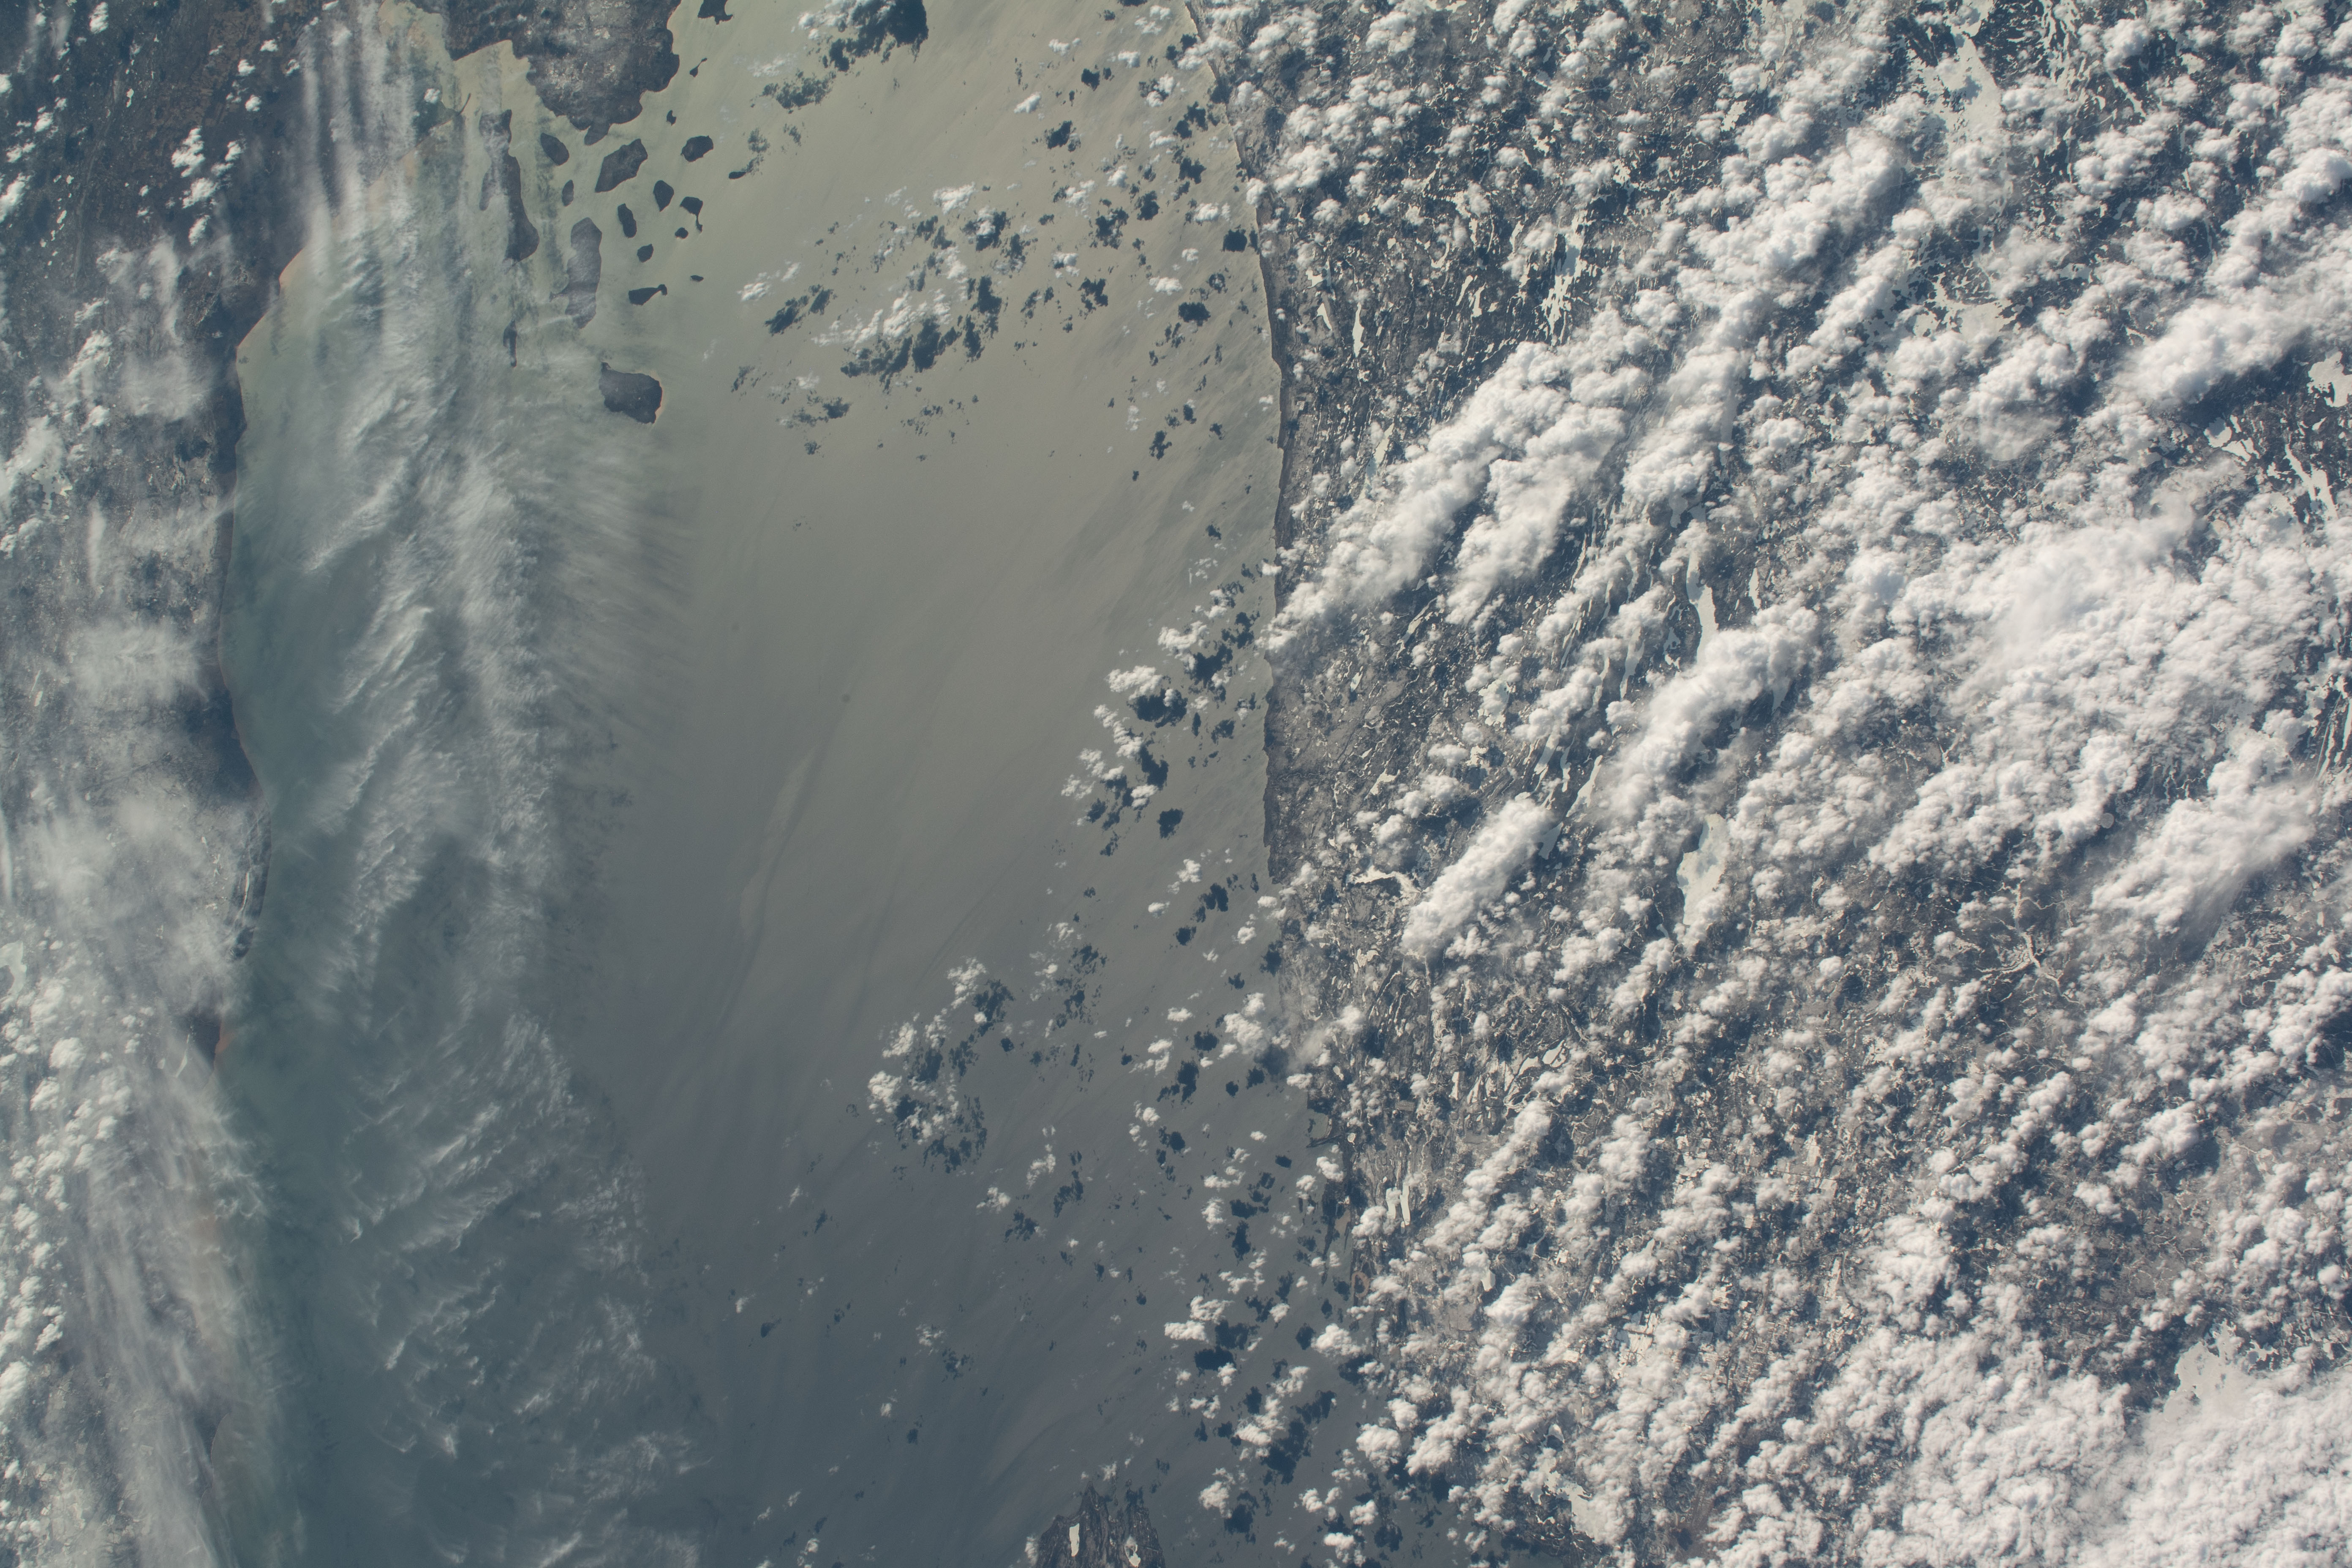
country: USA-MINNESOTA
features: USA, MINNESOTA, LAKE SUPERIOR
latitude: 47.8
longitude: -90.0
